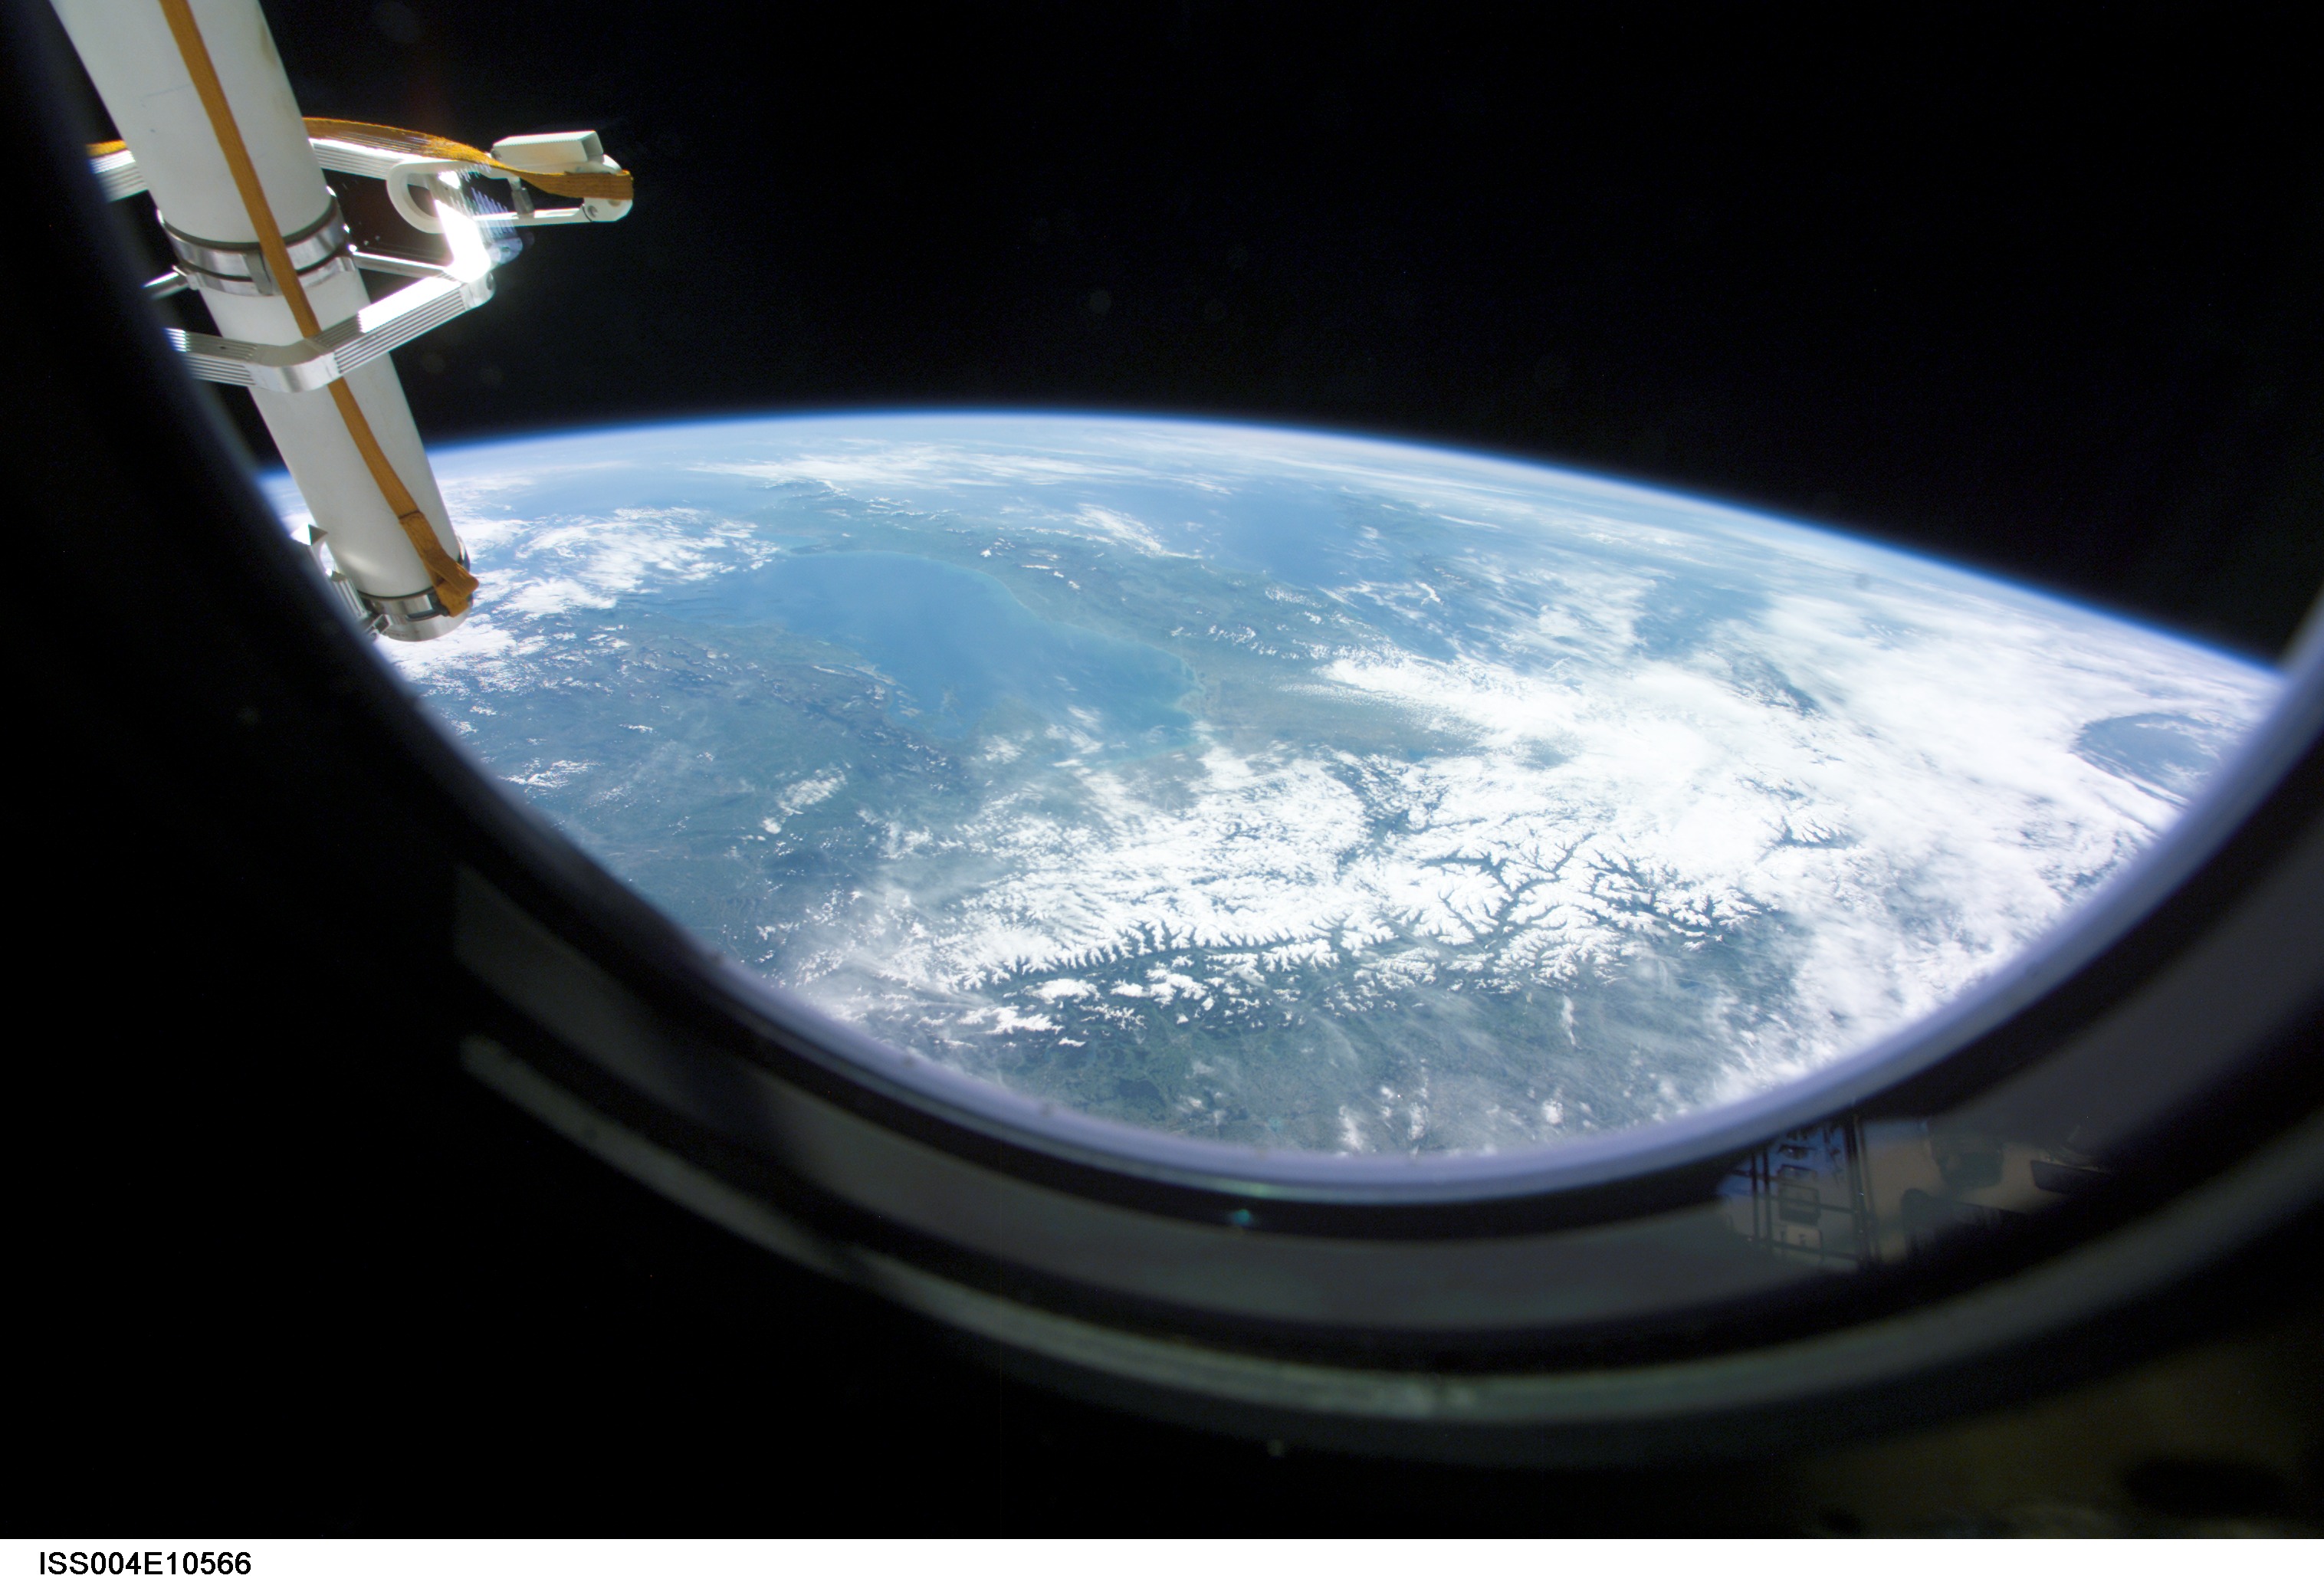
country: CROATIA
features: PAN-CROATIA, ITALY, CLOUDS
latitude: 44.0
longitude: 15.0
